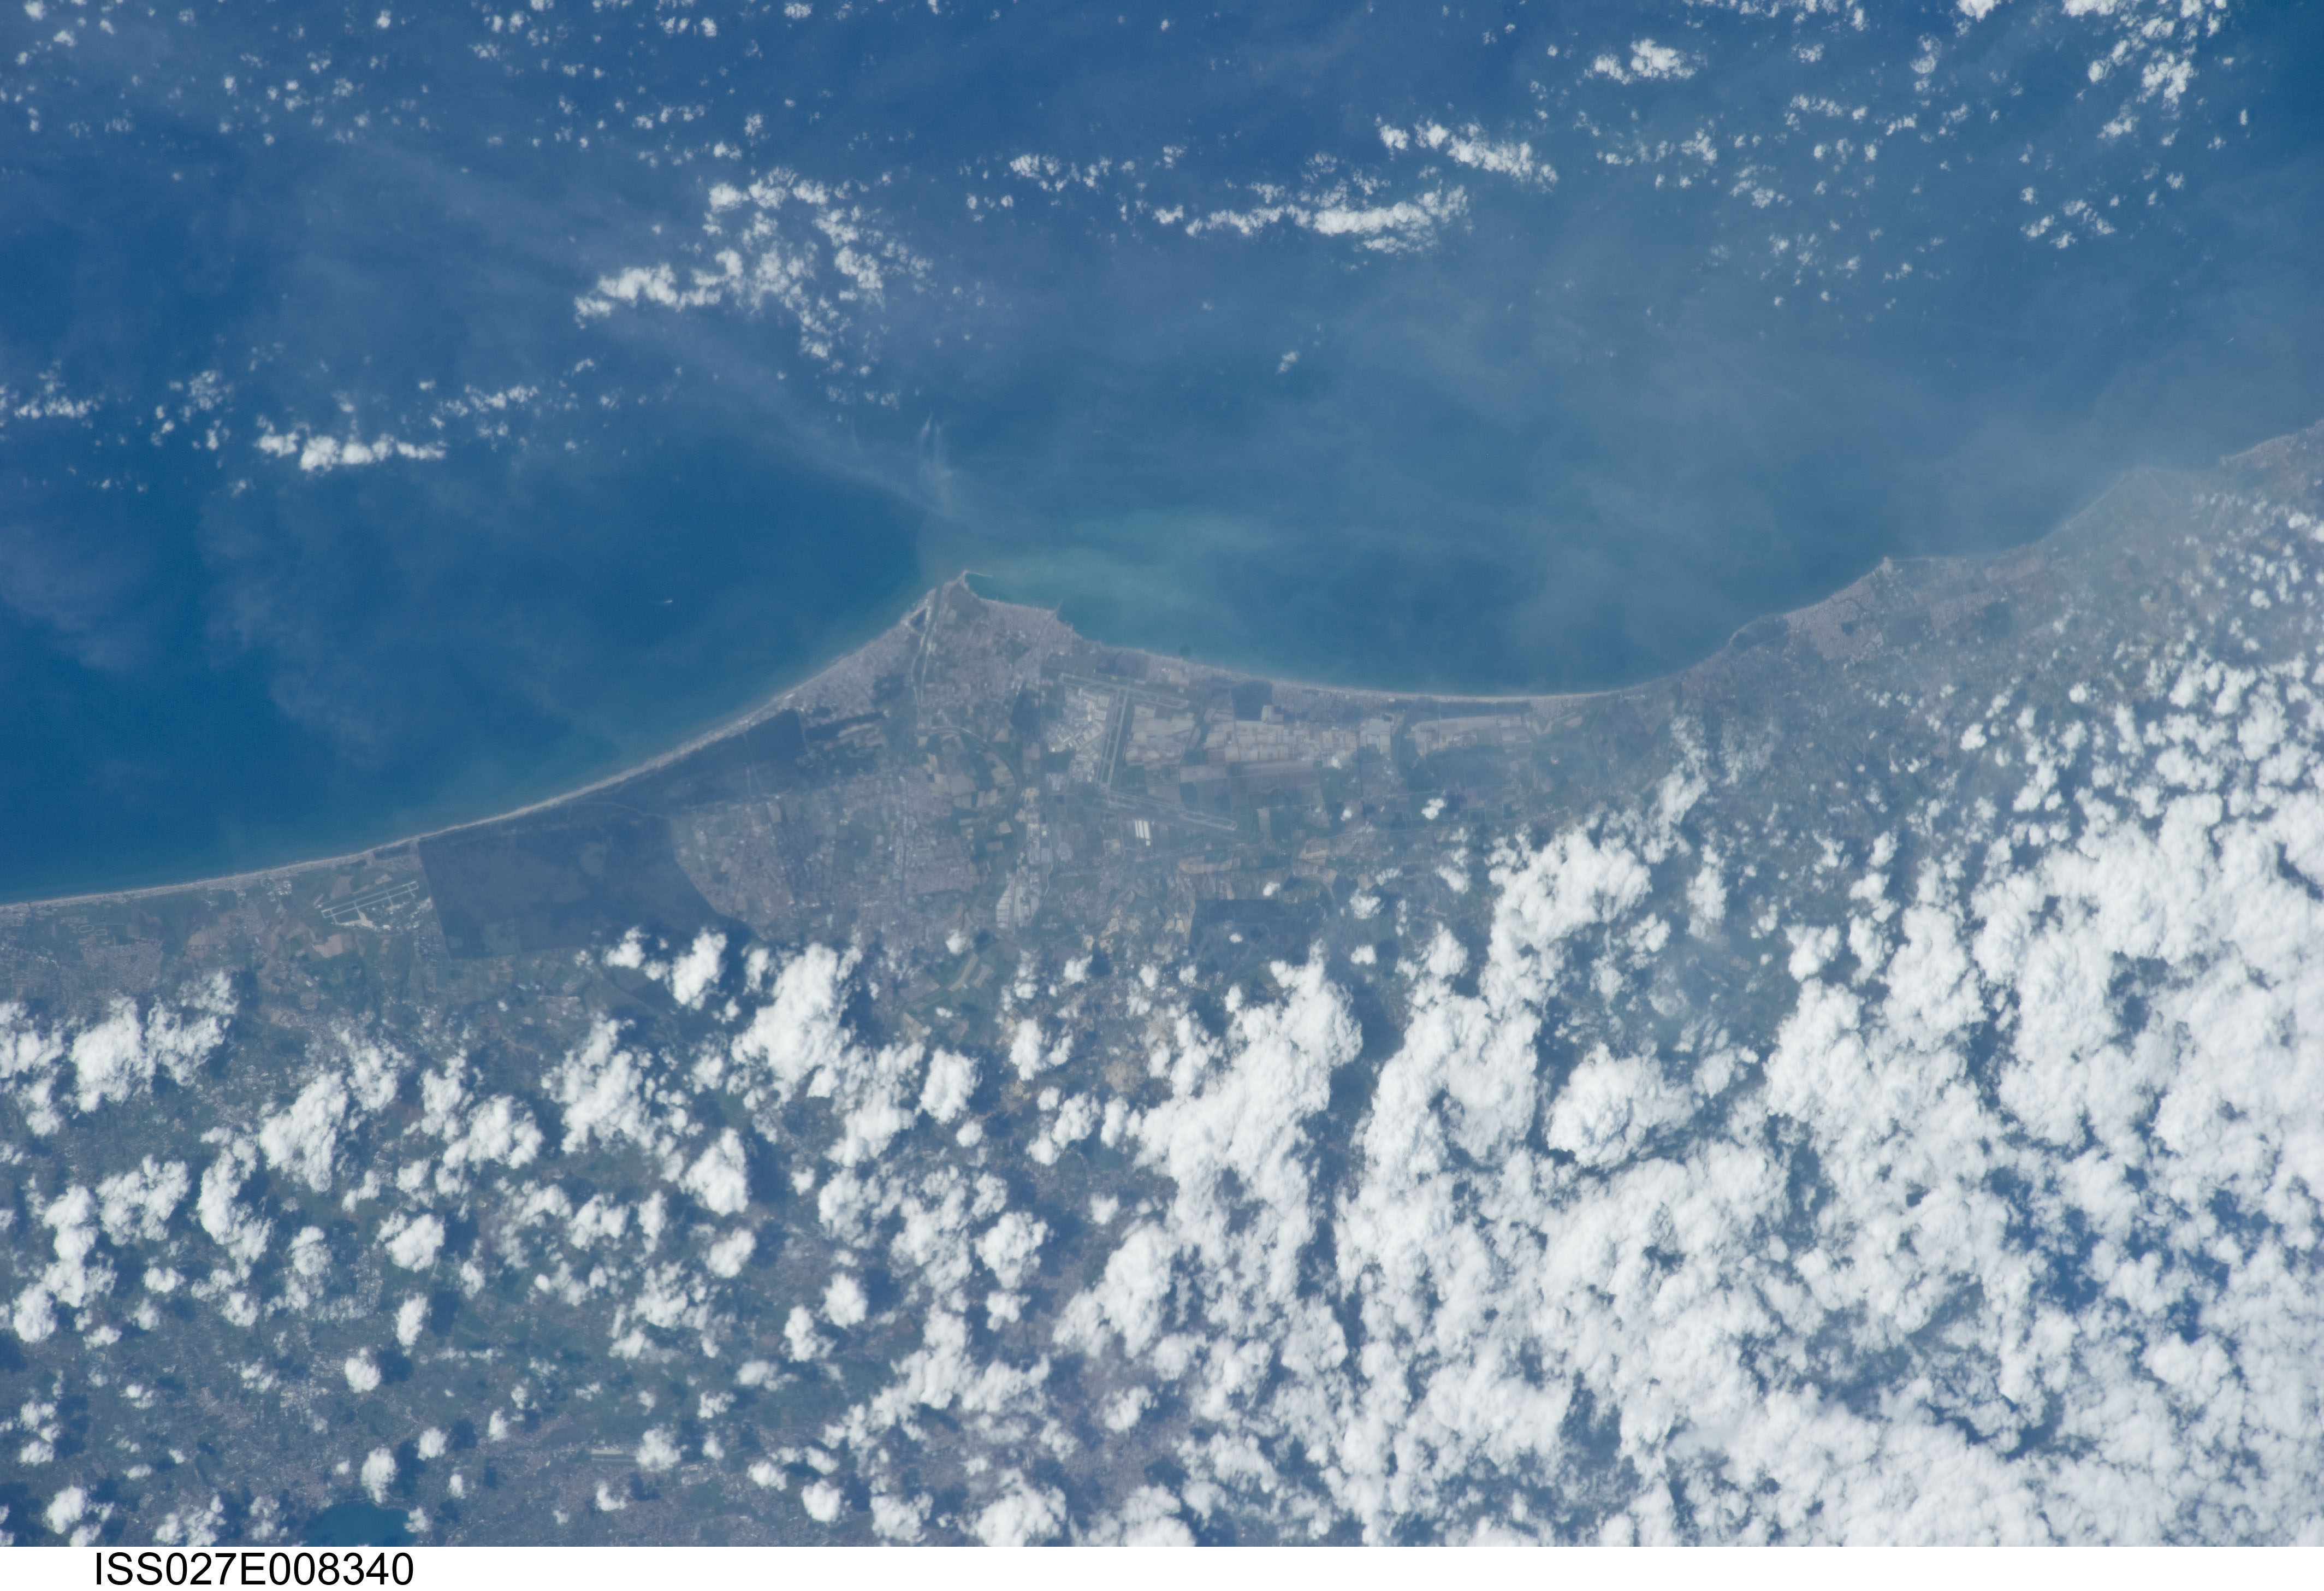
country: ITALY
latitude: 41.8
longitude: 12.3
